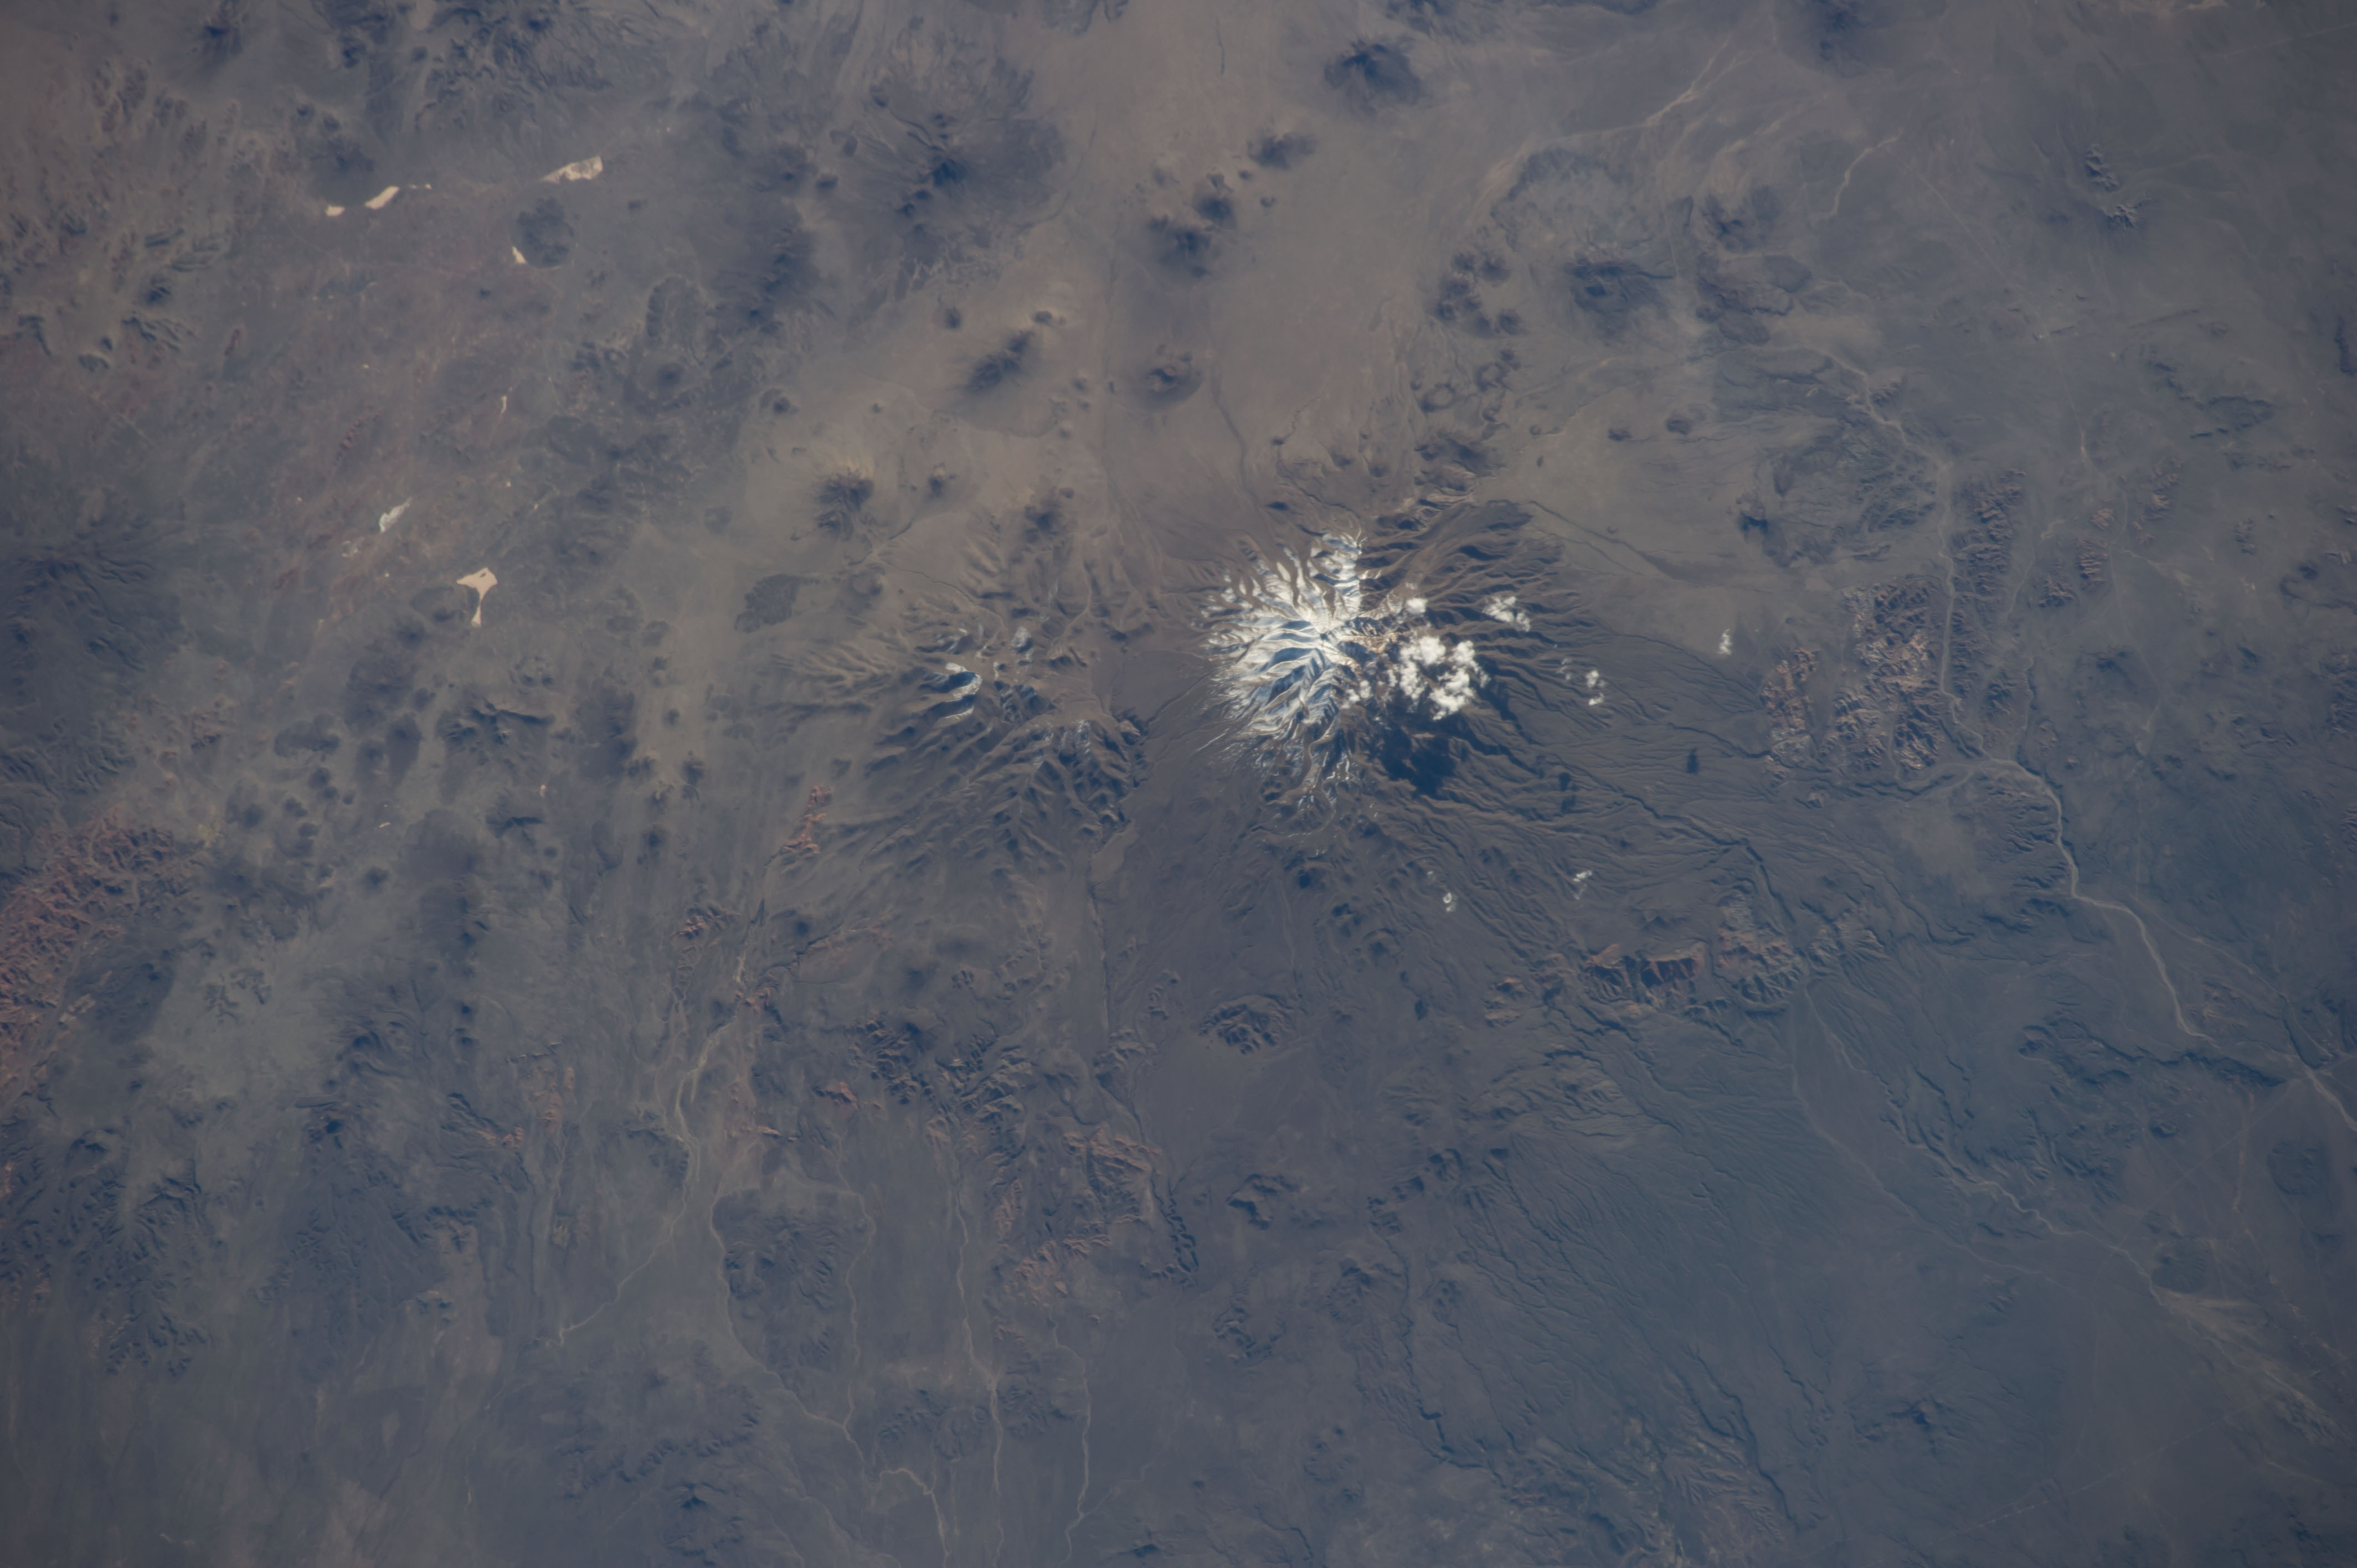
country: ARGENTINA
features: CERRO NEVADO, MENDOZA PROVINCE
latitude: -35.6
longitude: -68.5
